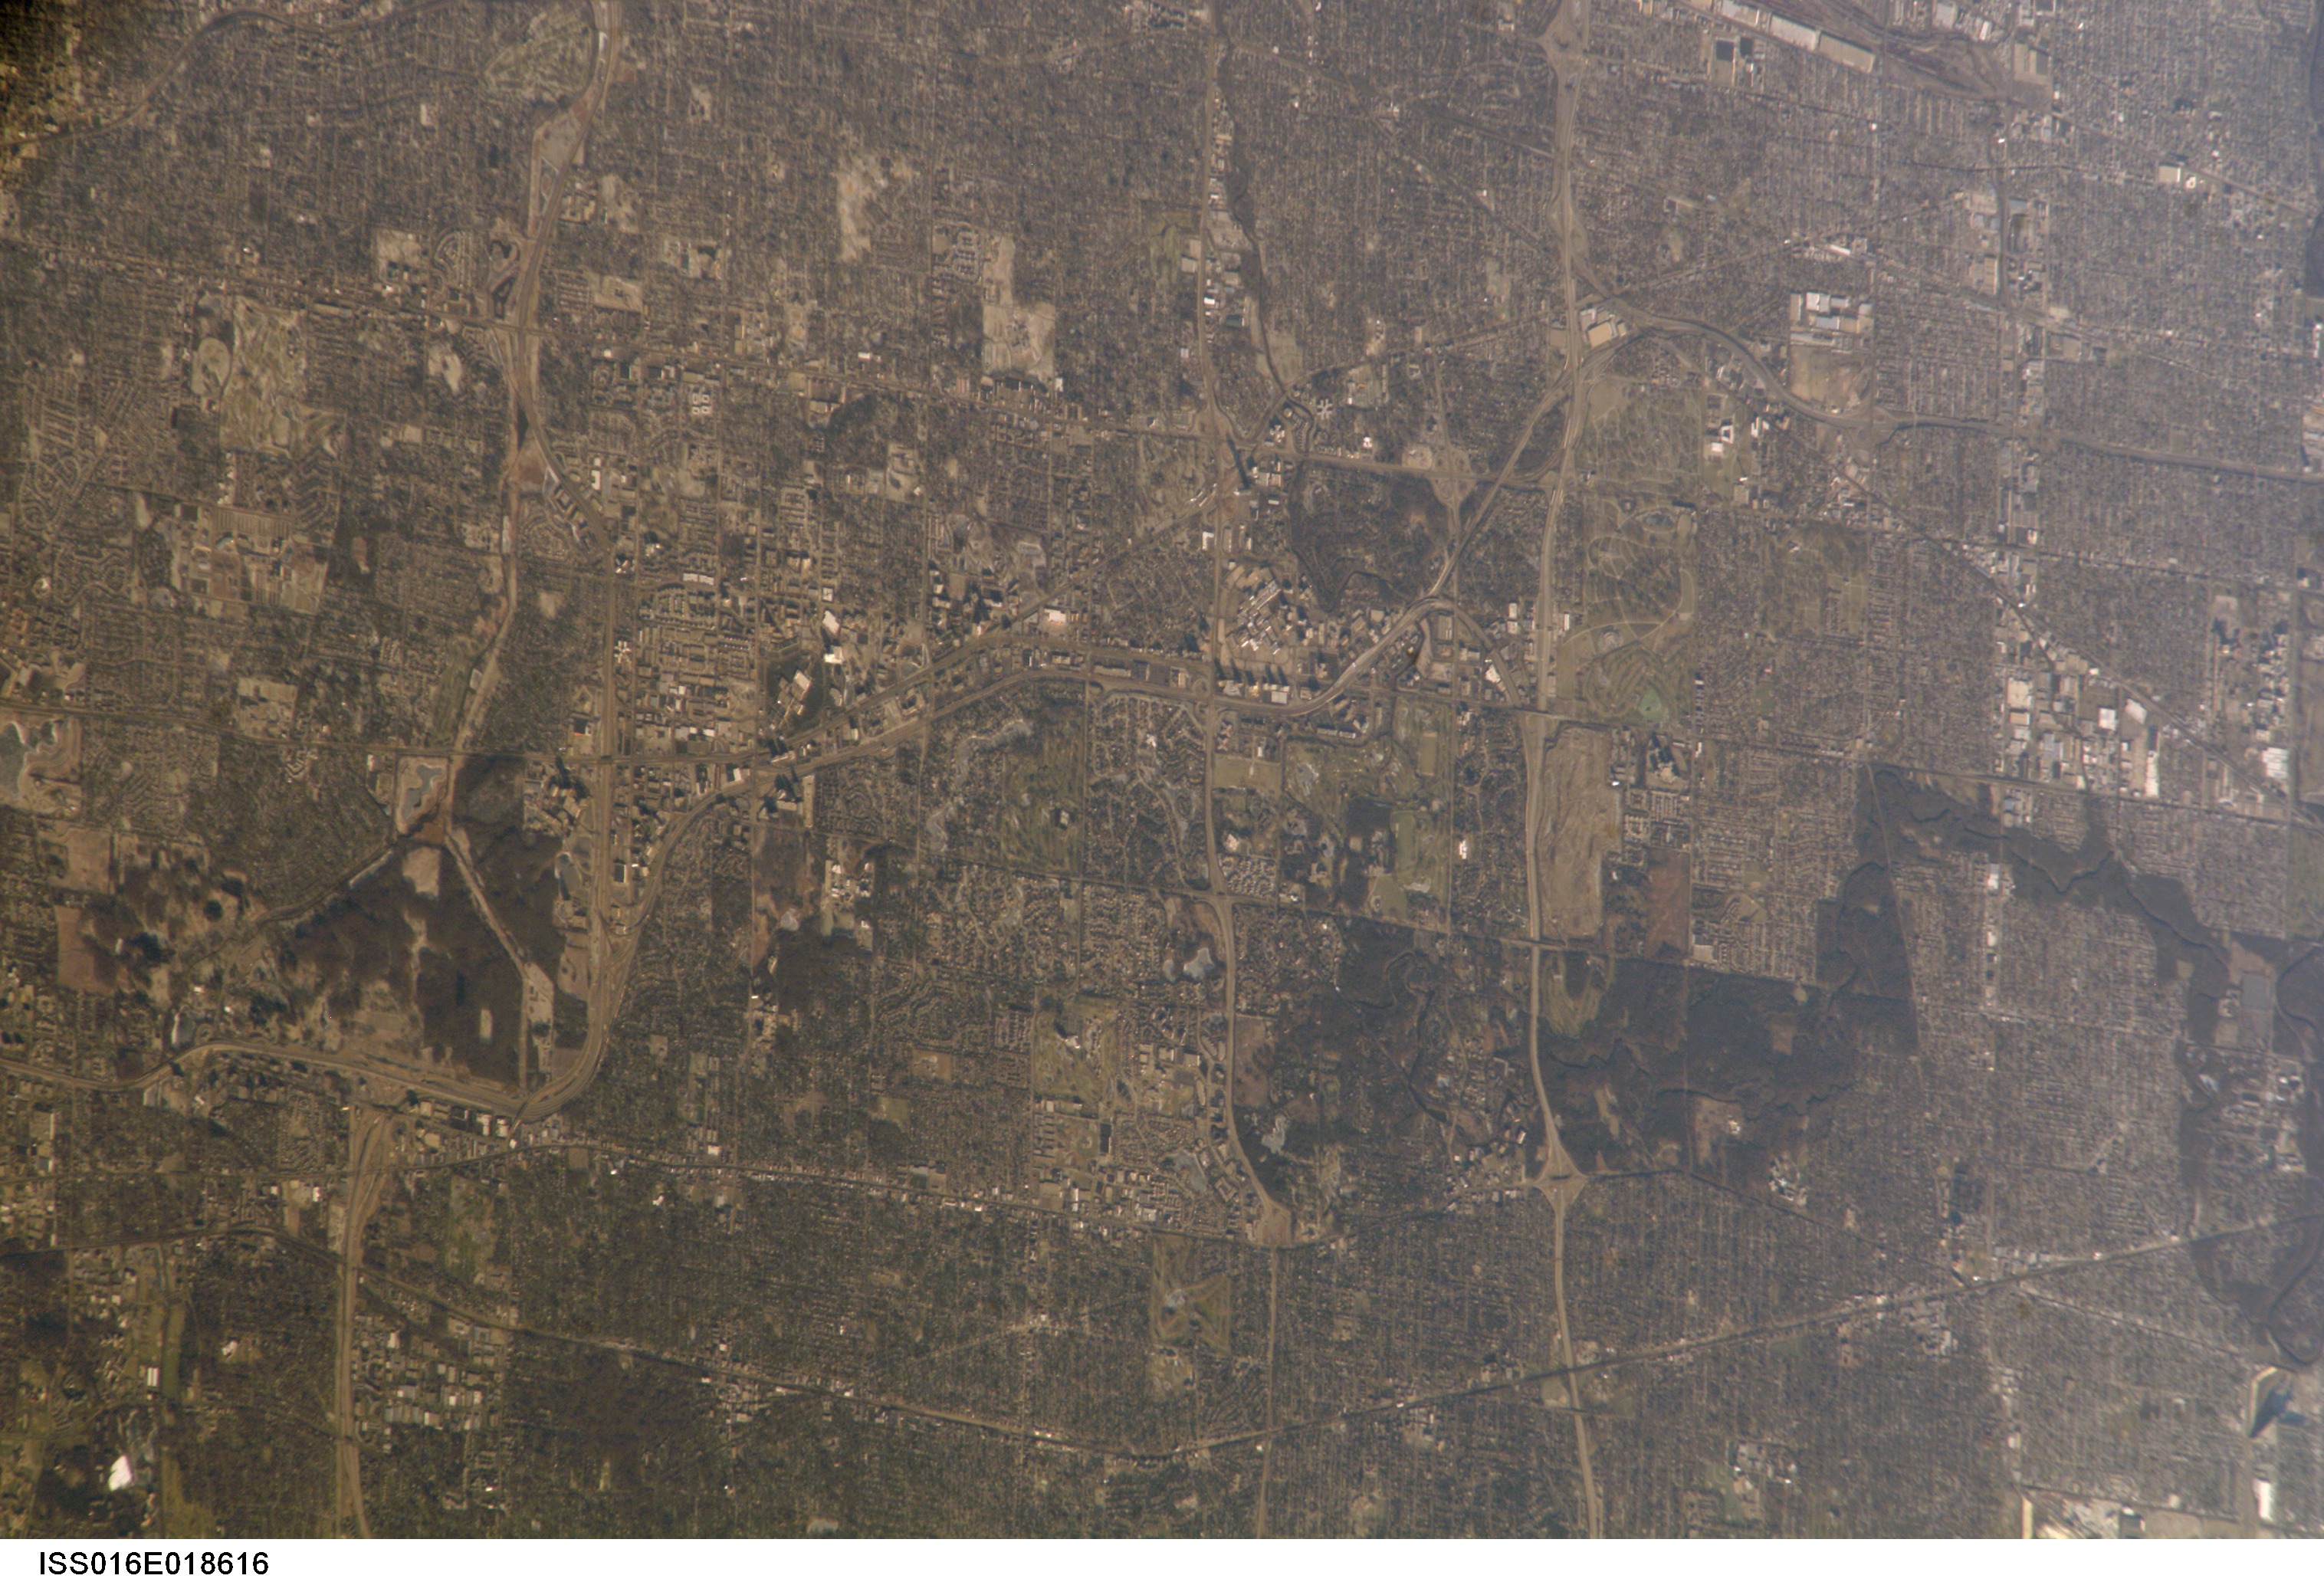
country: USA-ILLINOIS
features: OAK BROOK, MORTON ARBORETUM
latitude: 41.9
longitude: -88.0
